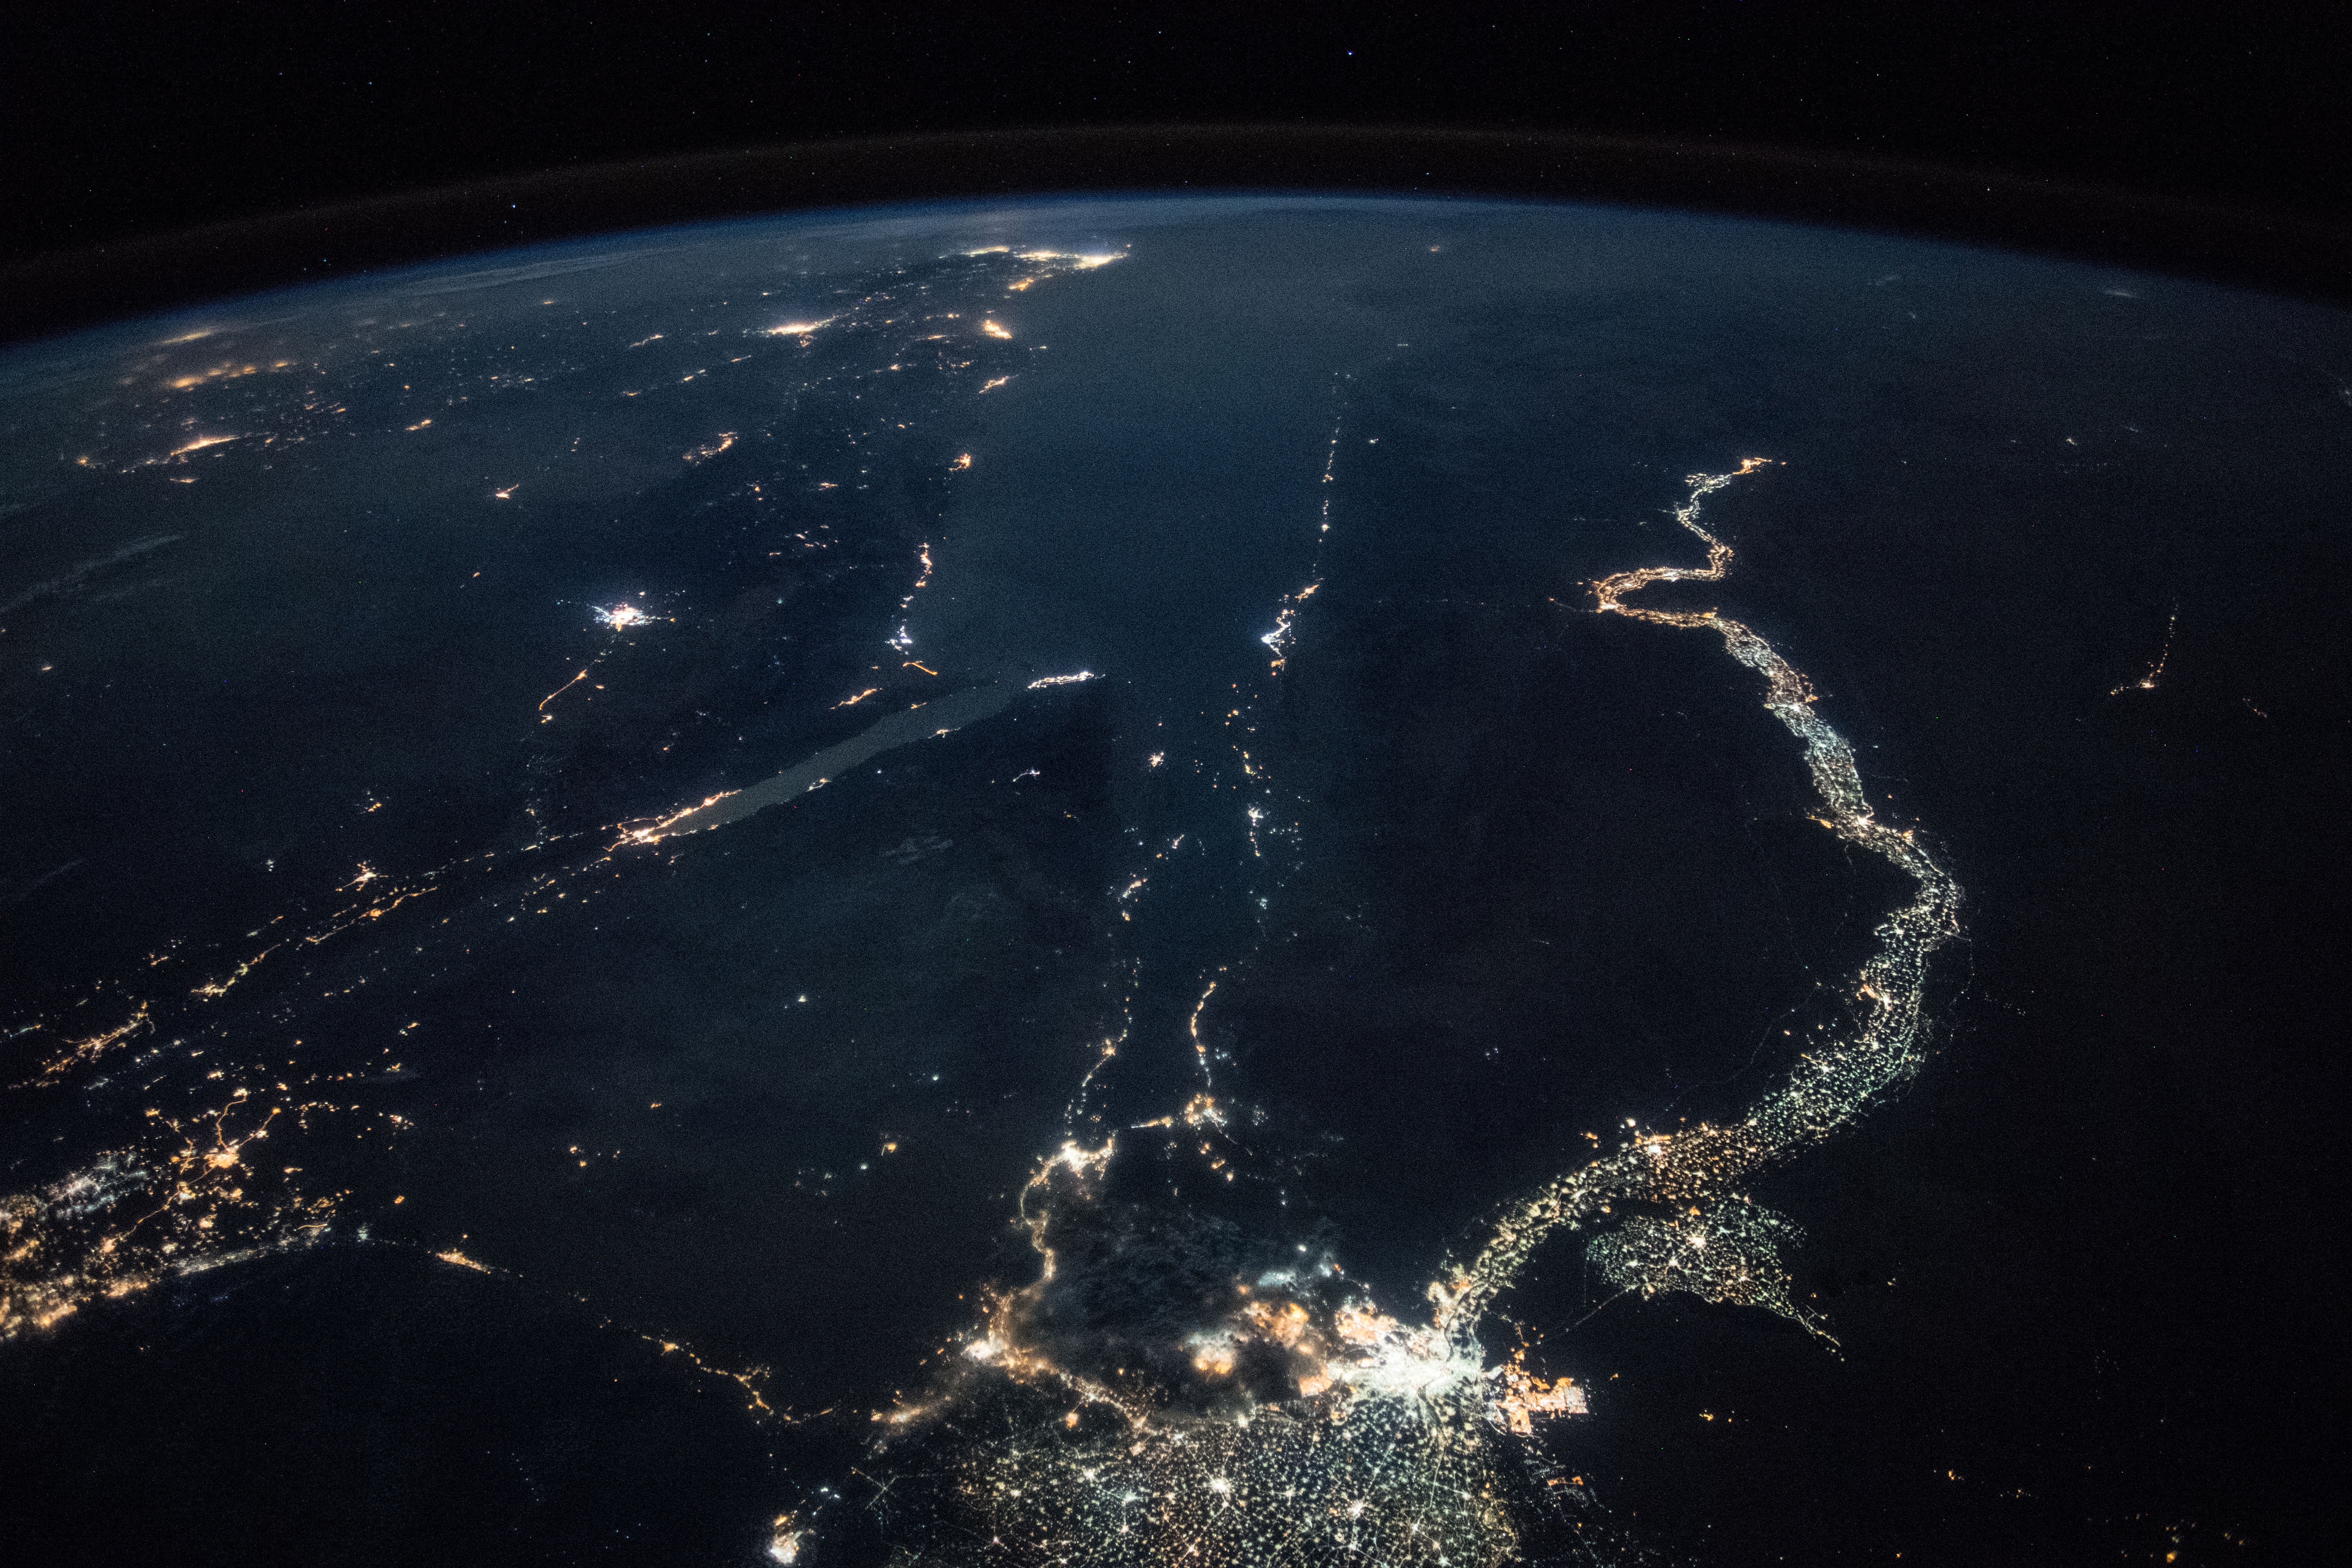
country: EGYPT
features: GULF OF SUEZ, GULF OF AQABA, HEJAZ MOUNTAINS, TABUK CITY, RAS MOHAMMED CITY, SHARM EL-SHEIKH CITY, NILE RIVER, EARTH LIMB, NIGHT
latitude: 28.0
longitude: 33.7
